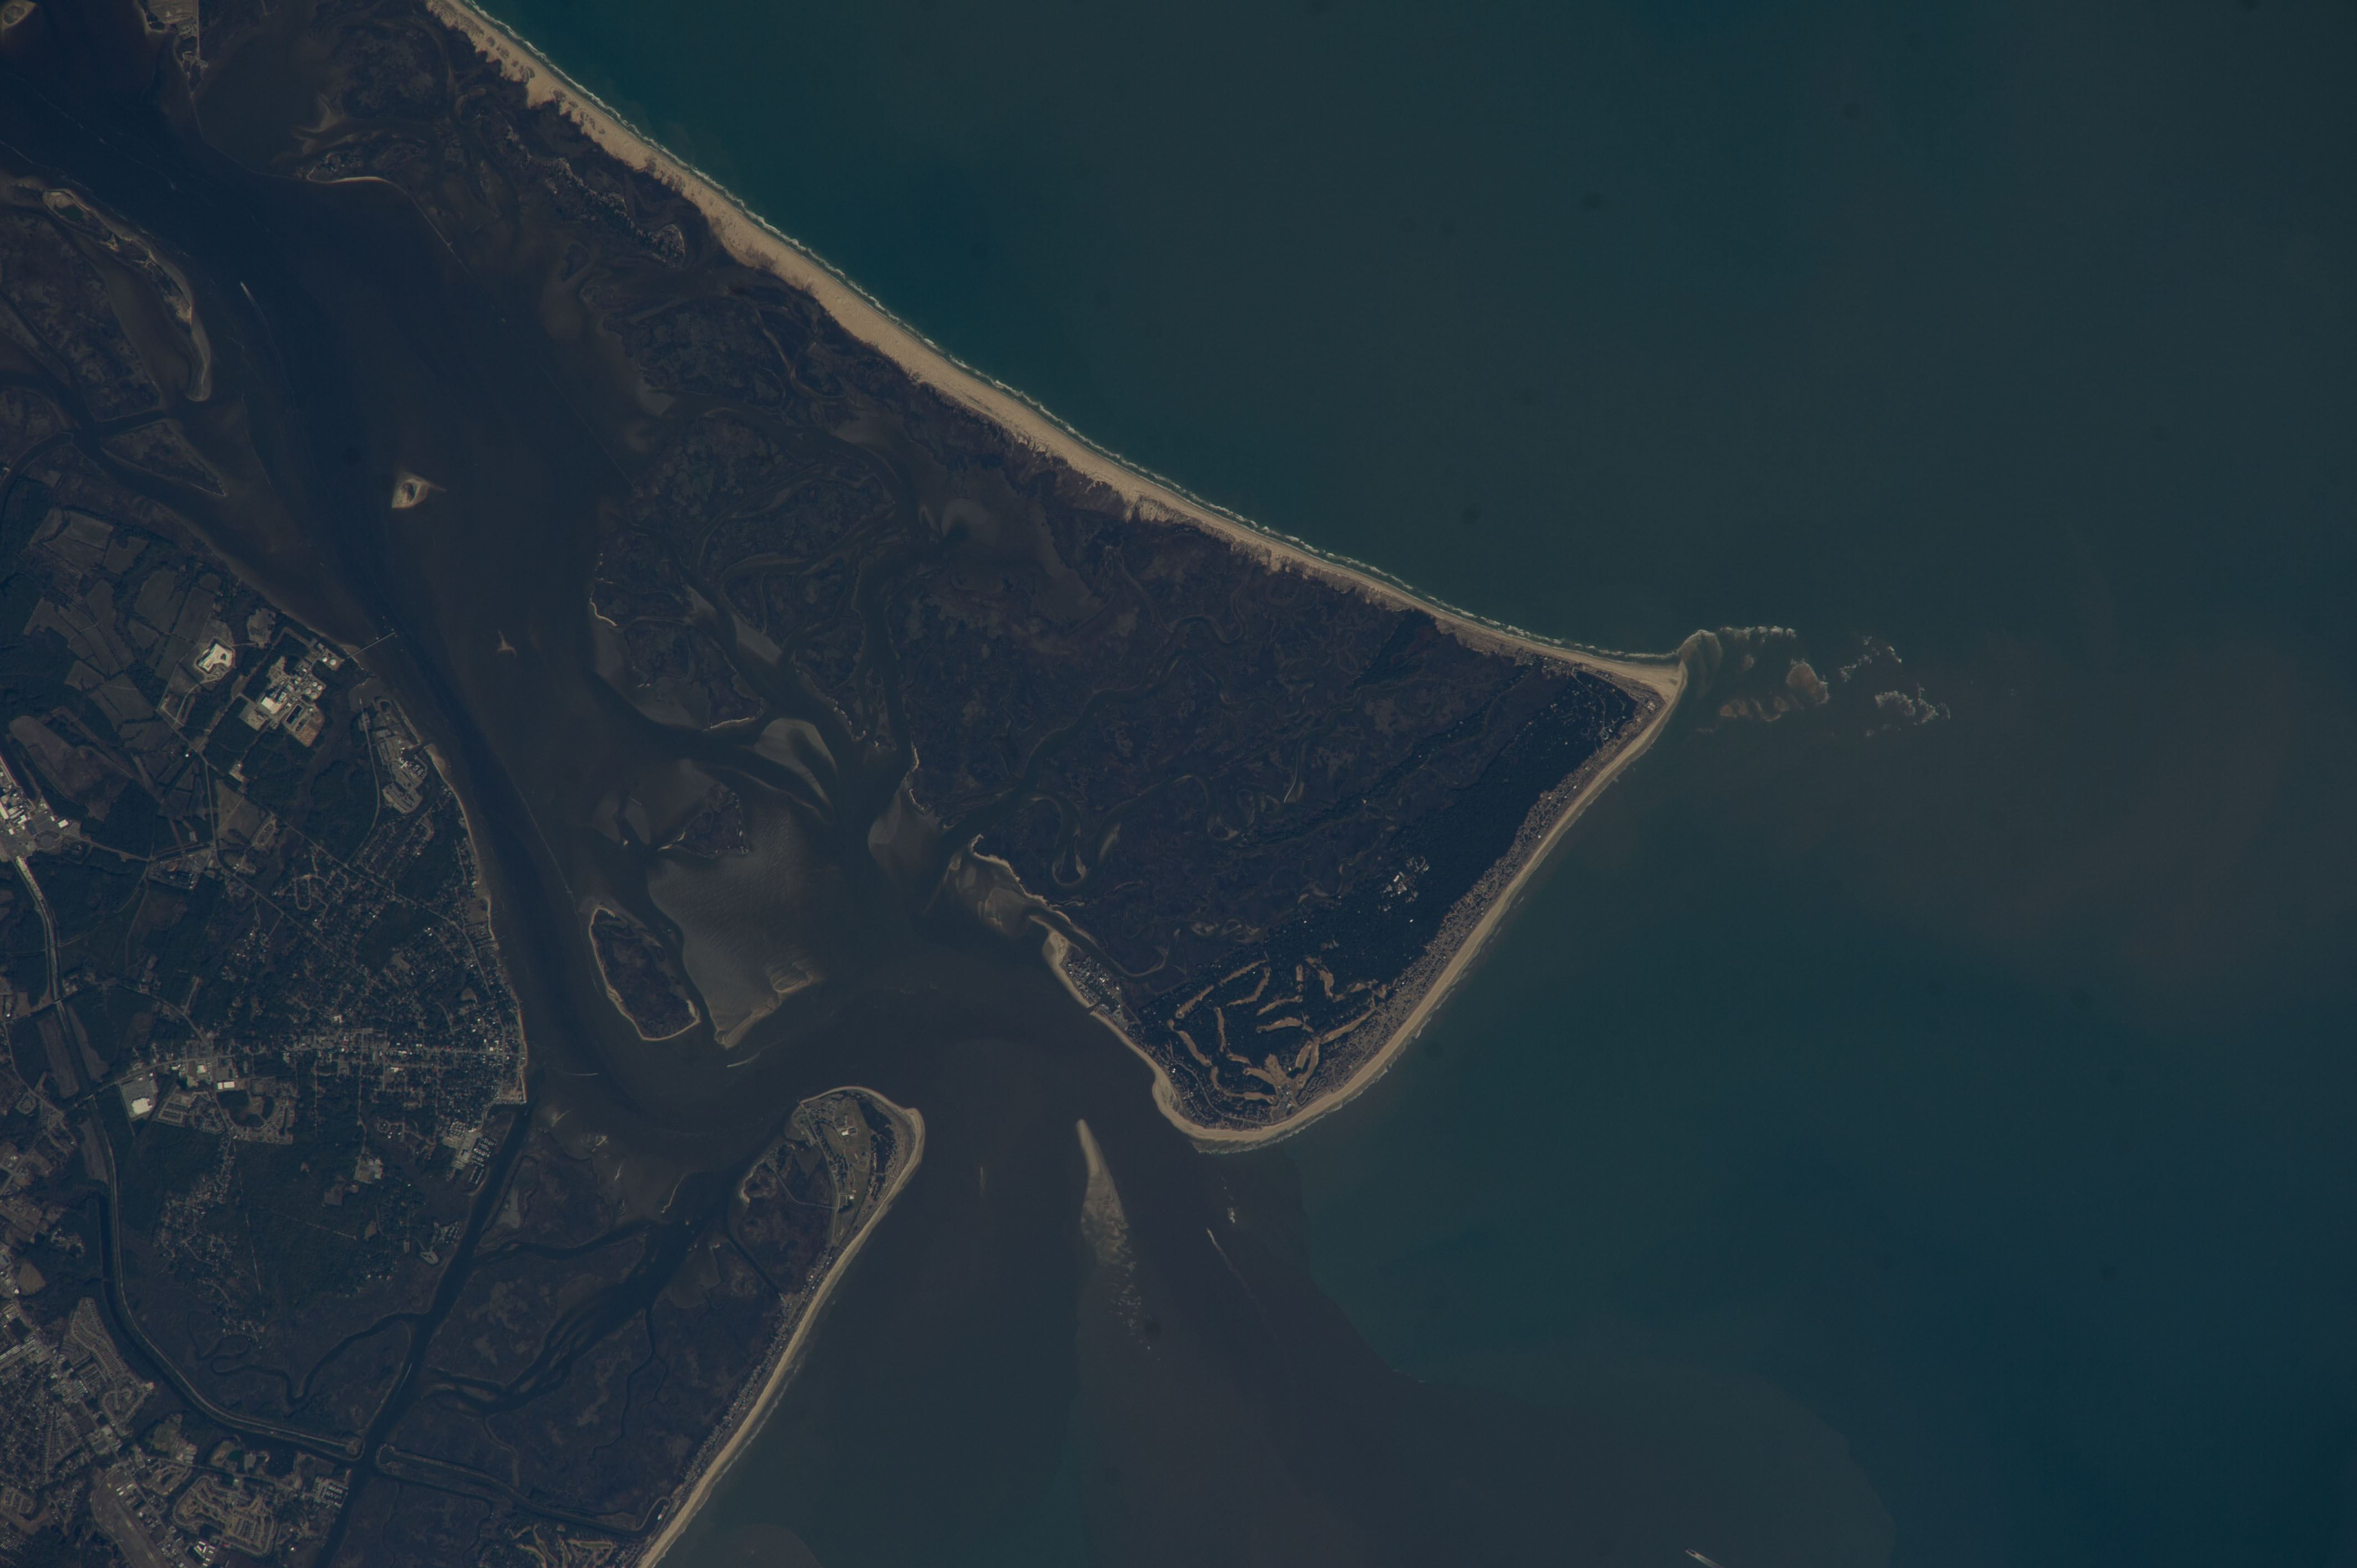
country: USA
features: O.
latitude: 33.9
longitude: -78.0
